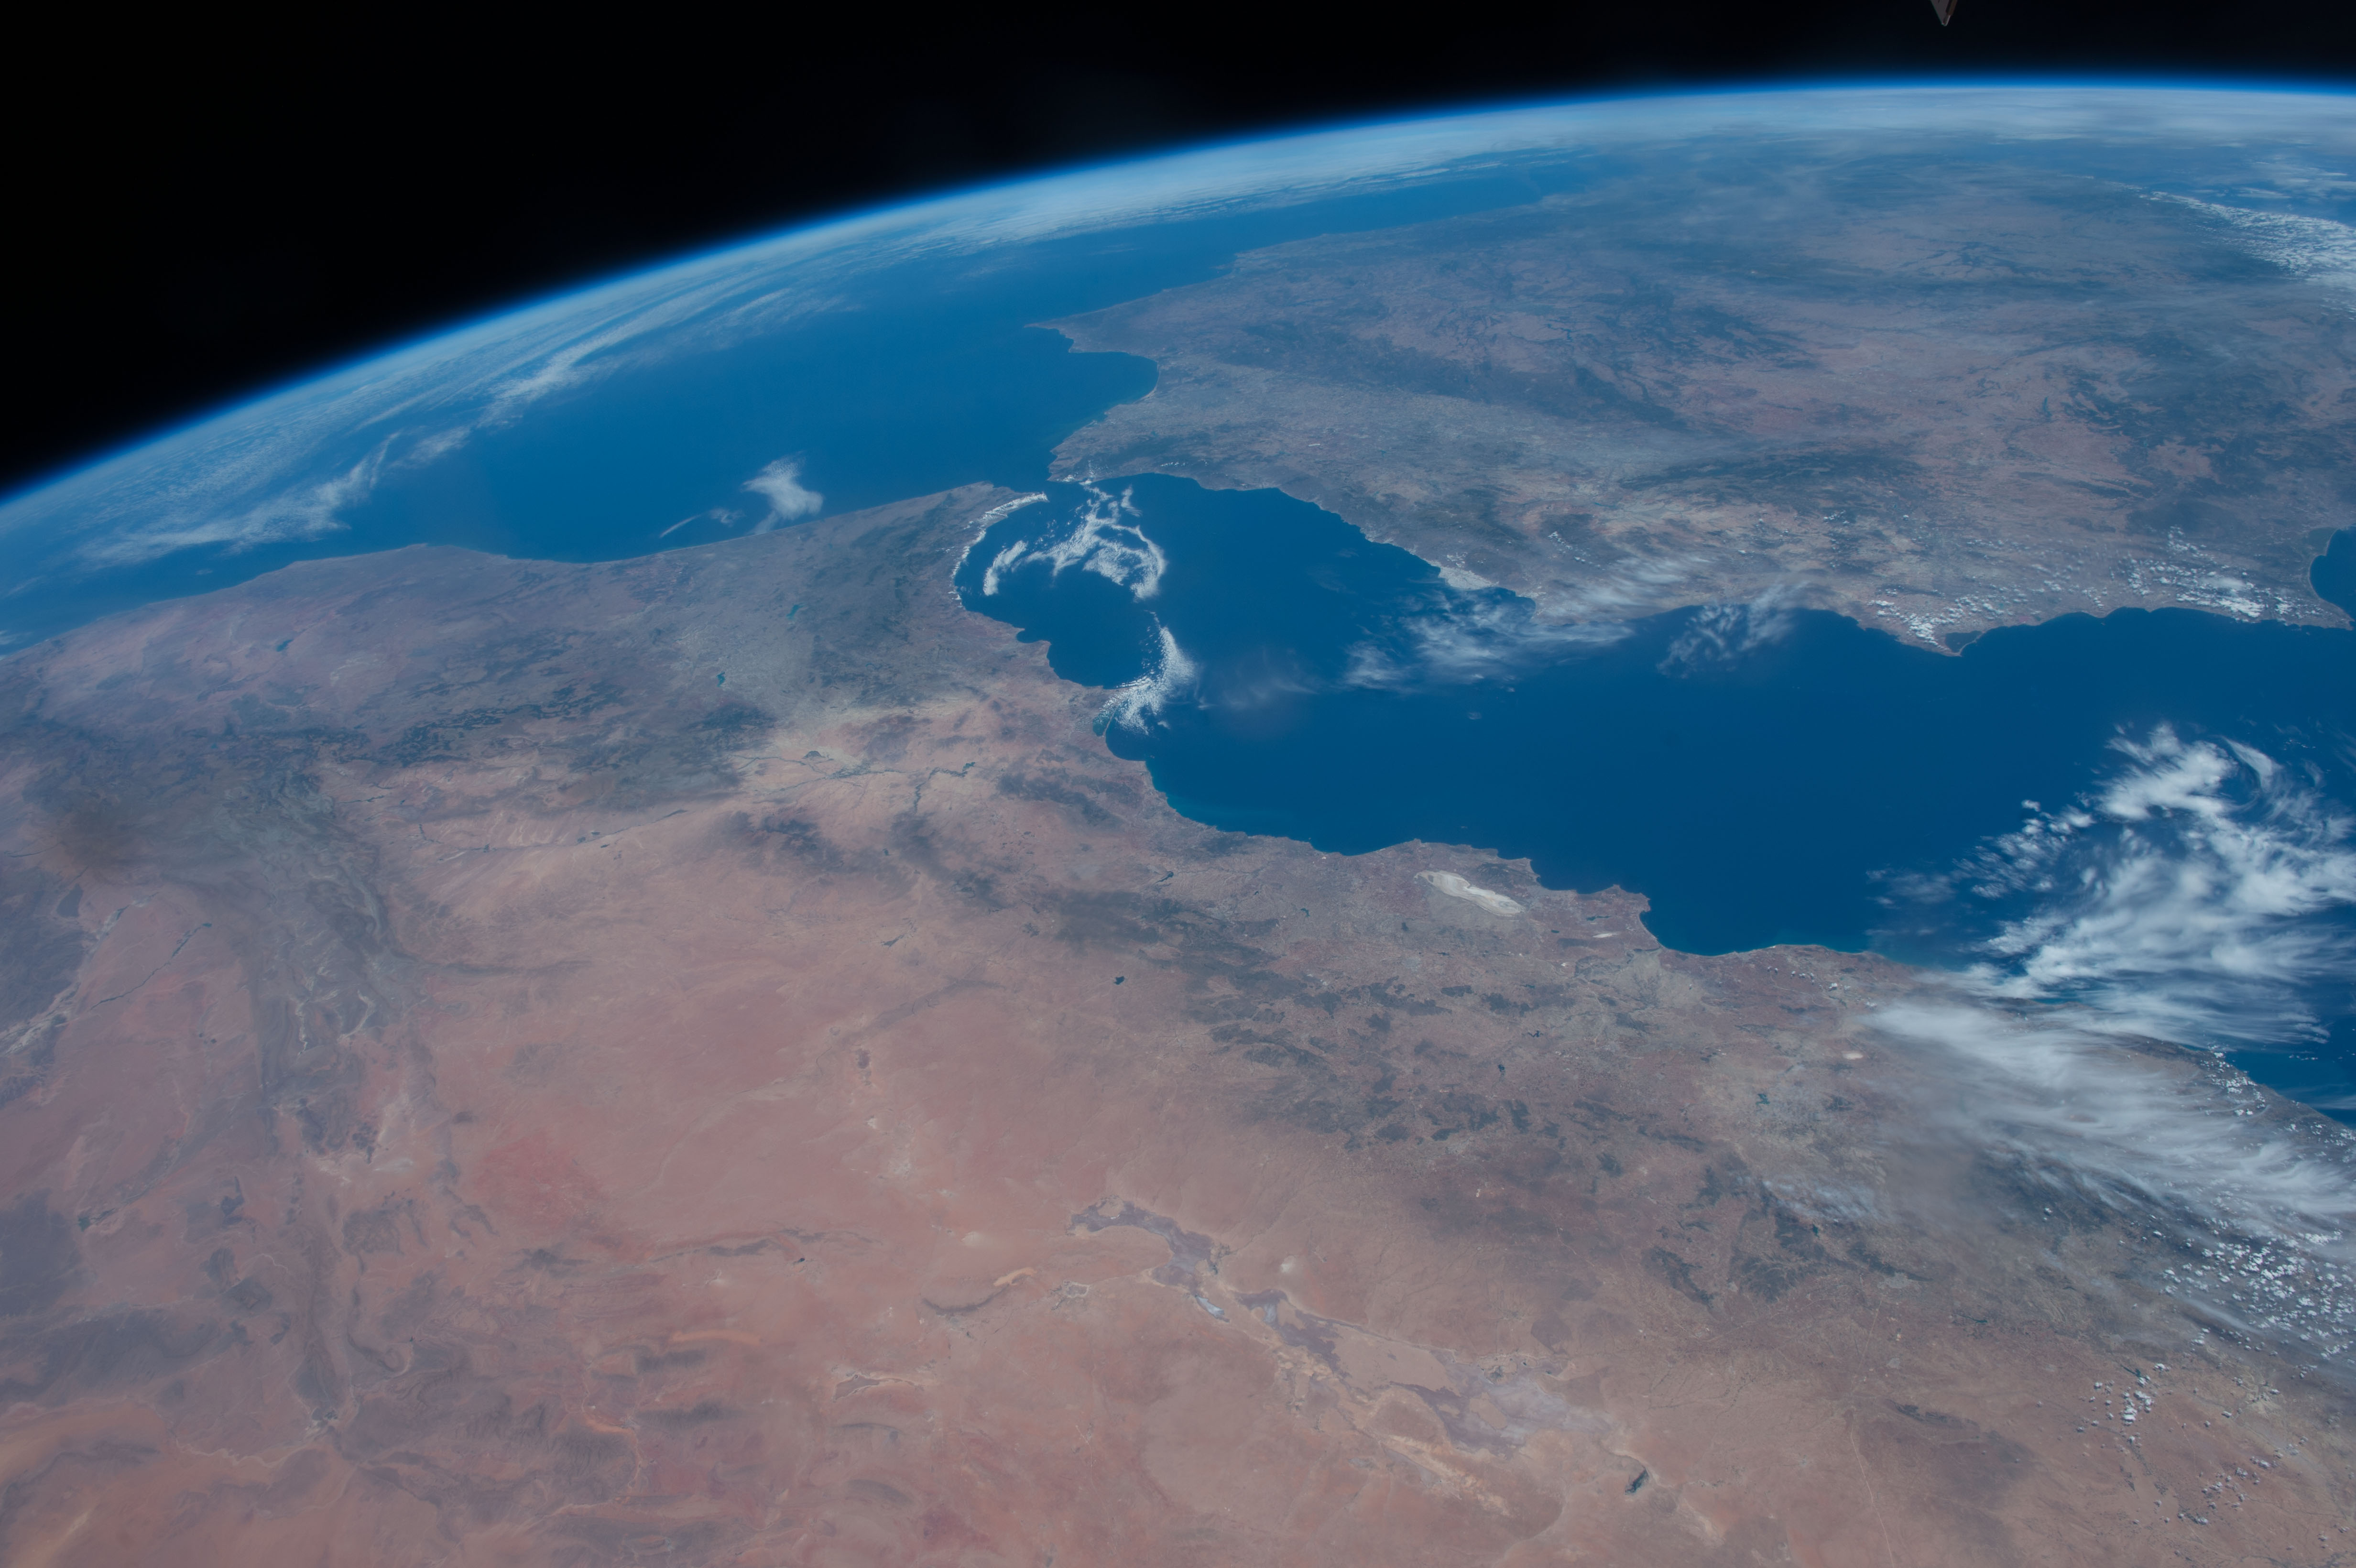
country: ALGERIA
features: MEDITERRANEAN SEA, ATLANTIC OCEAN, MOROCCO, STRAIT OF GIBRALTAR, ALBORAN SEA, GULF OF CADIZ, SPAIN, PORTUGAL, RIF MOUNTAINS, ATMOSPHERIC LIMB
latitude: 35.5
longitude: -2.0
